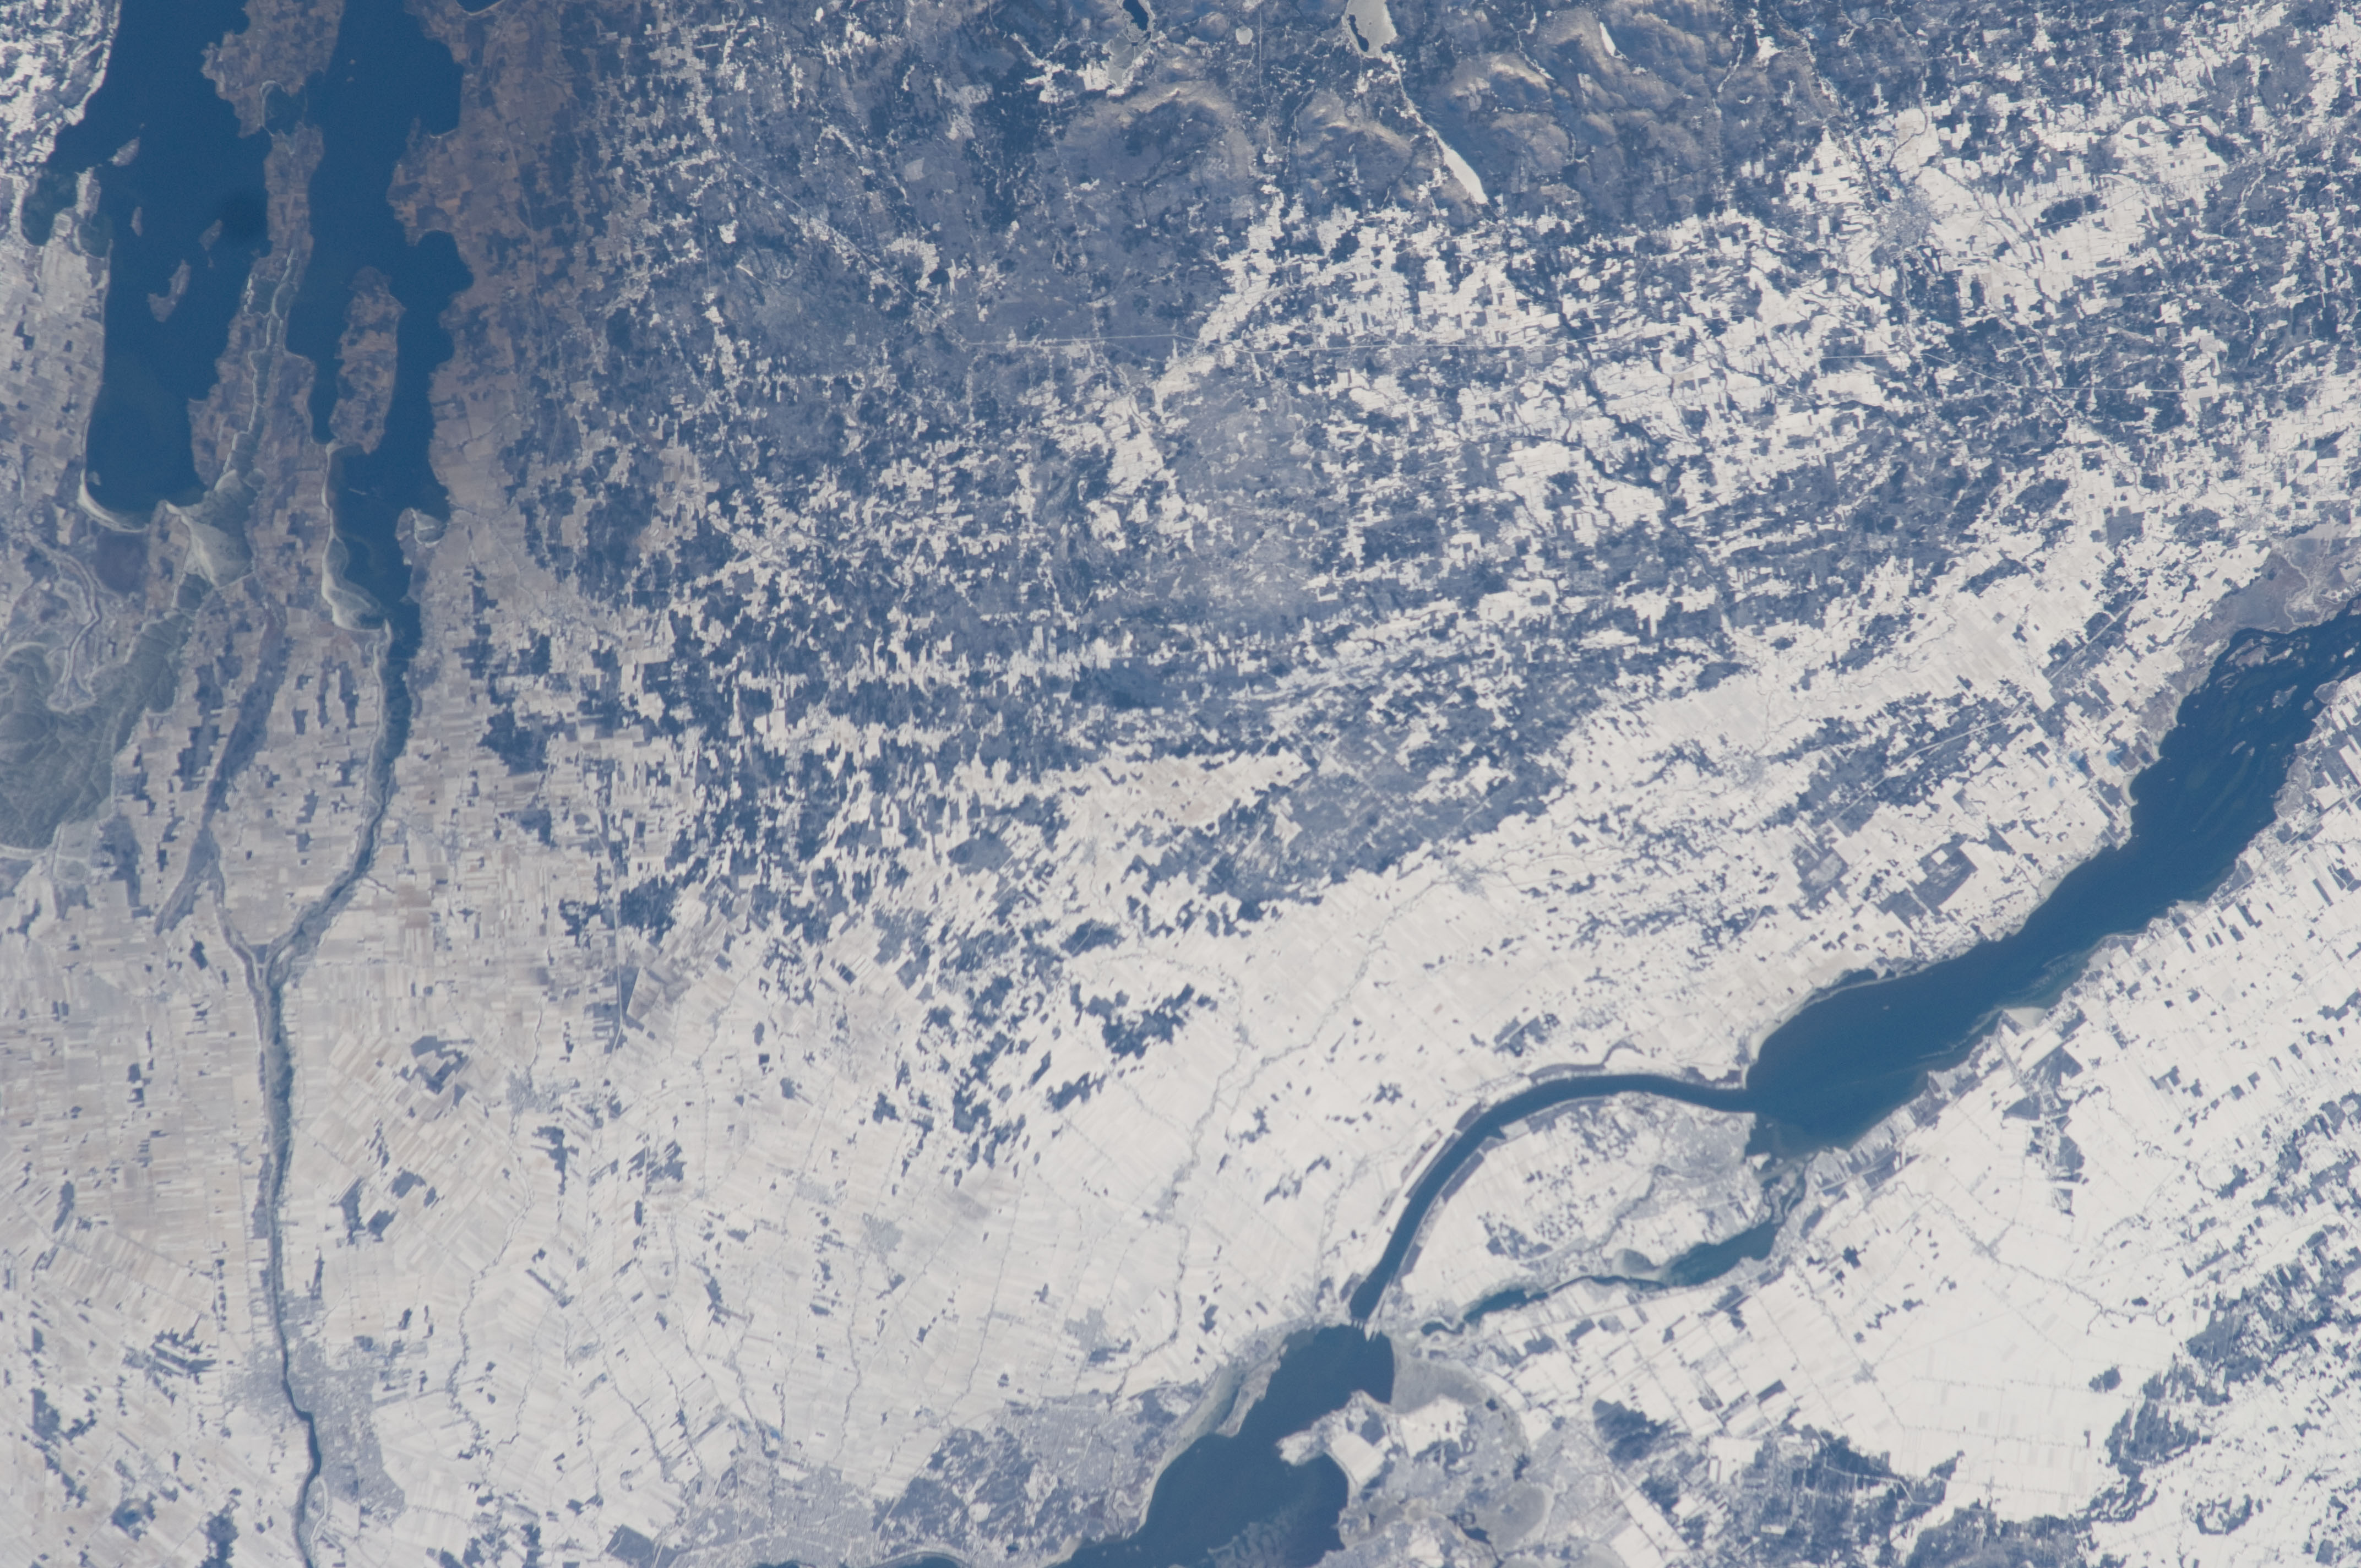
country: CANADA-Q
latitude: 45.1
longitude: -73.7
